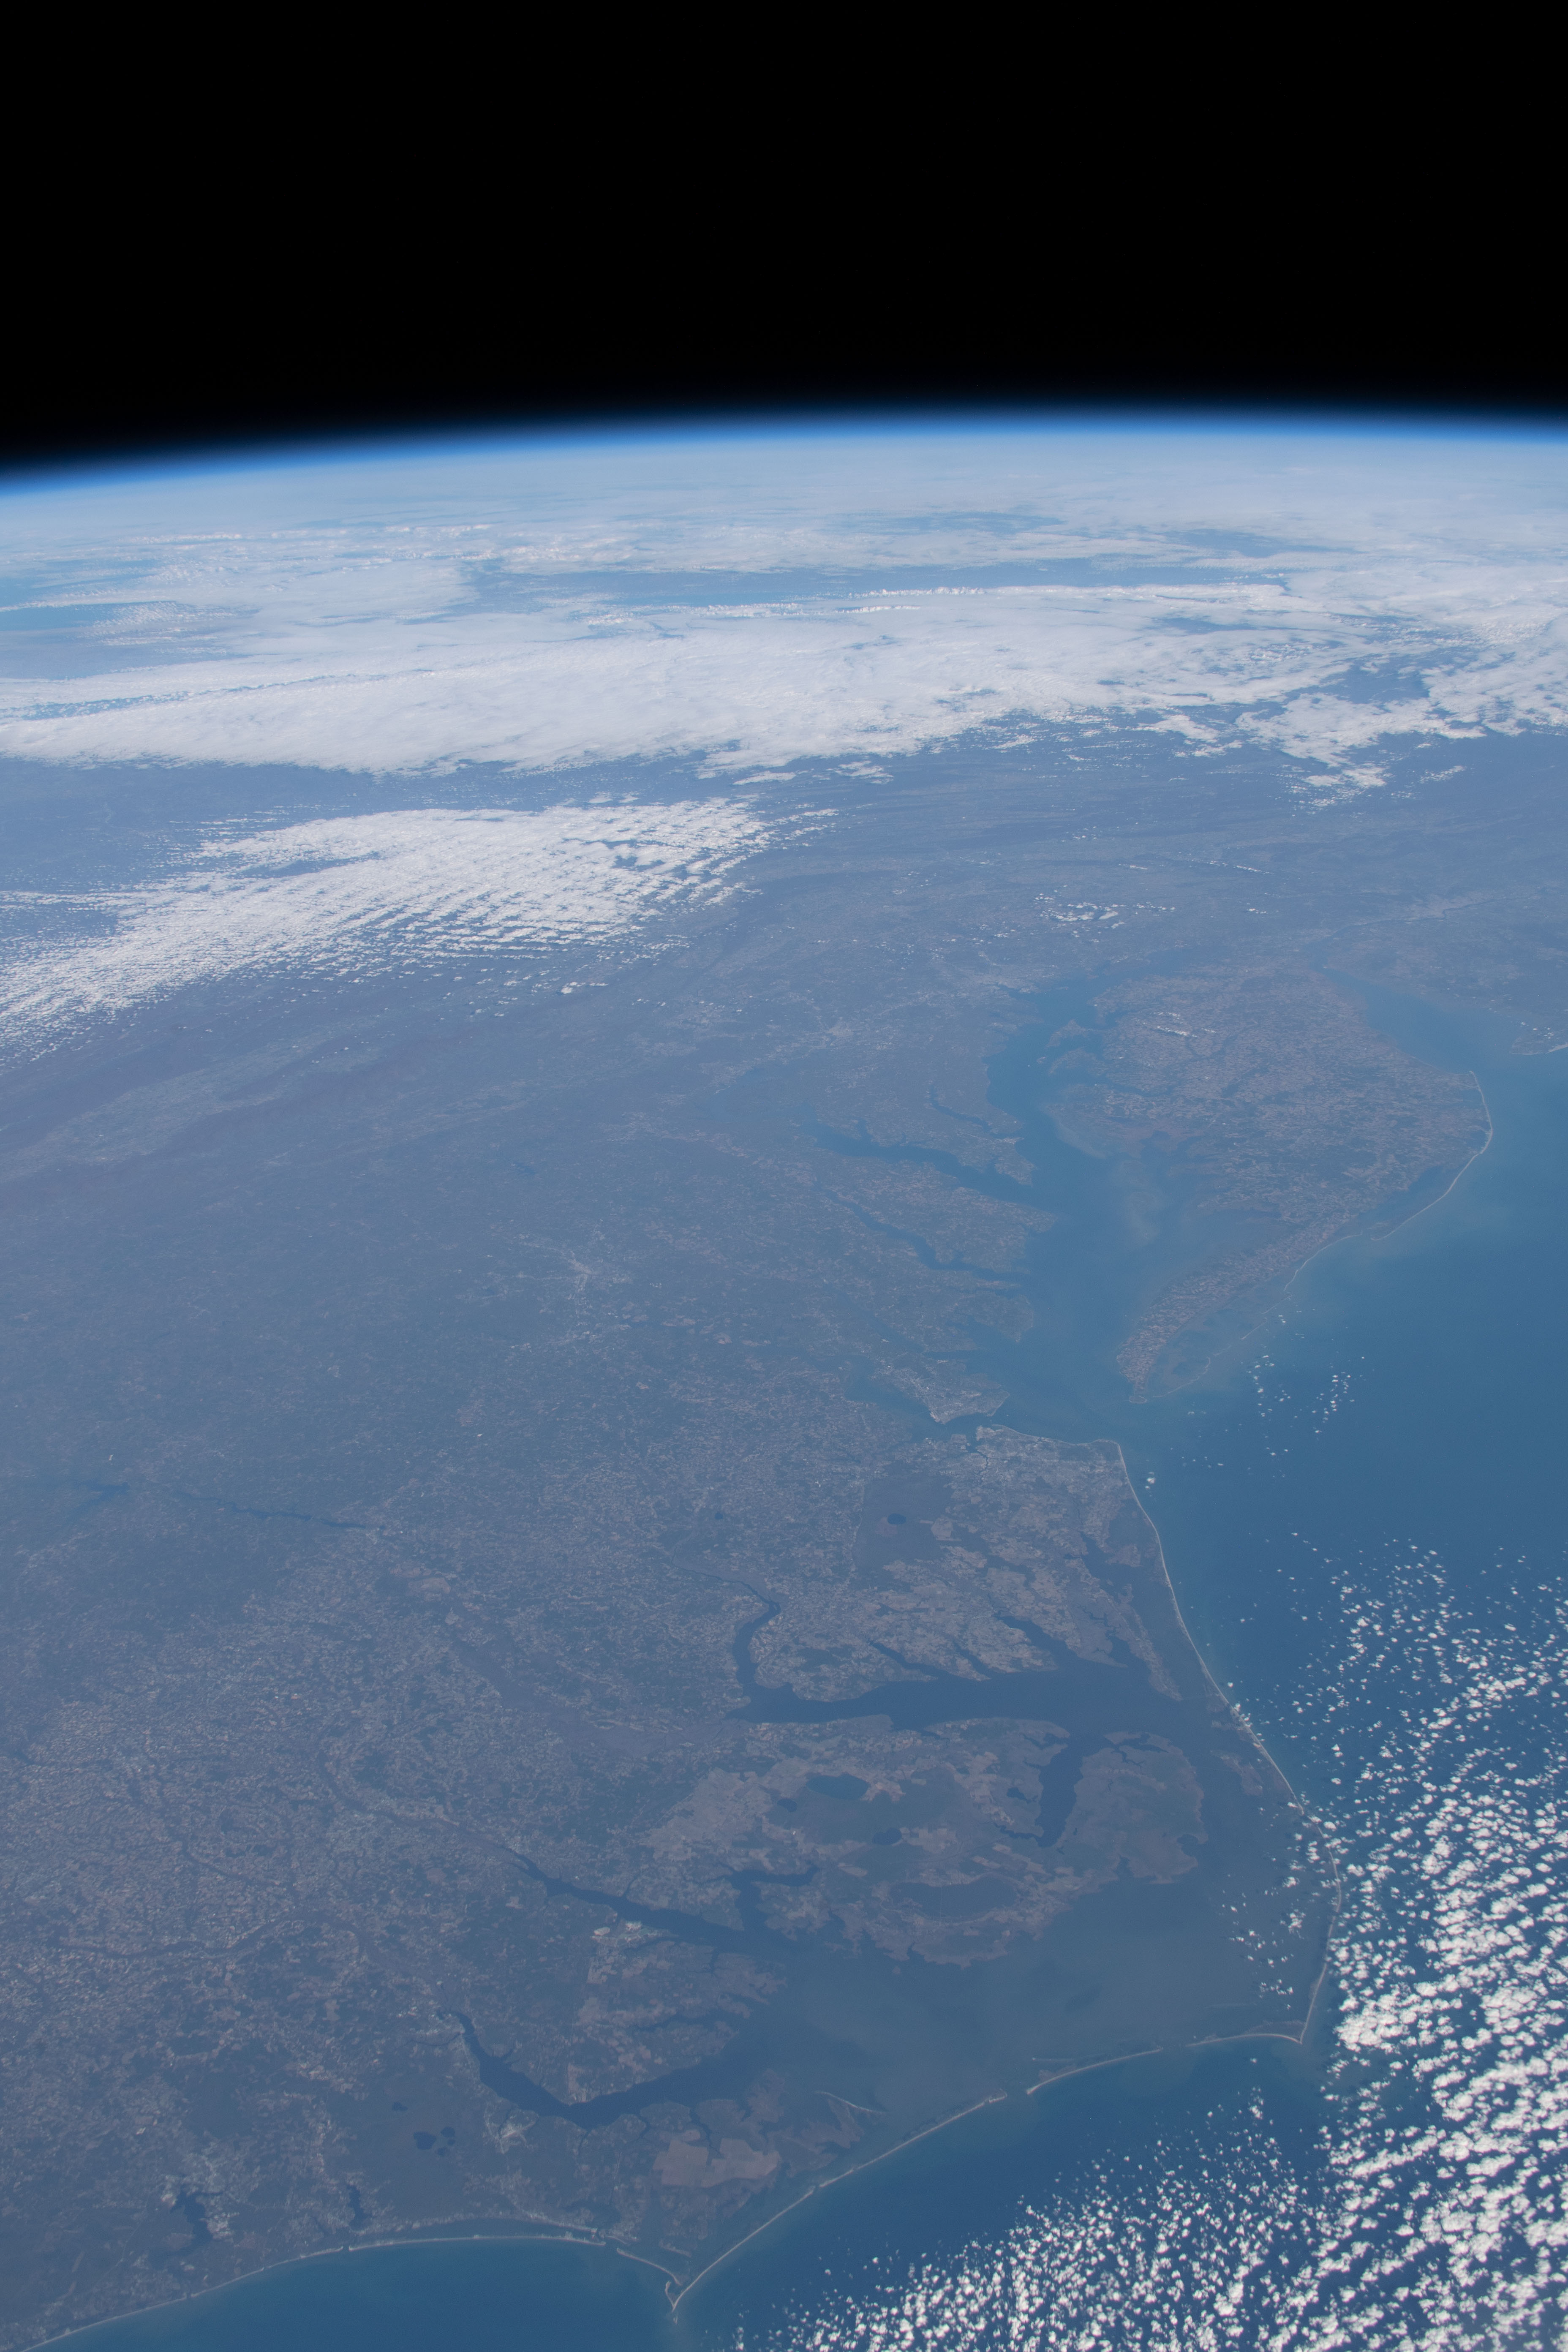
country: USA-MARYLAND
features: CHESAPEAKE BAY, PAMILCO SOUND
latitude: 38.5
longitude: -77.0
